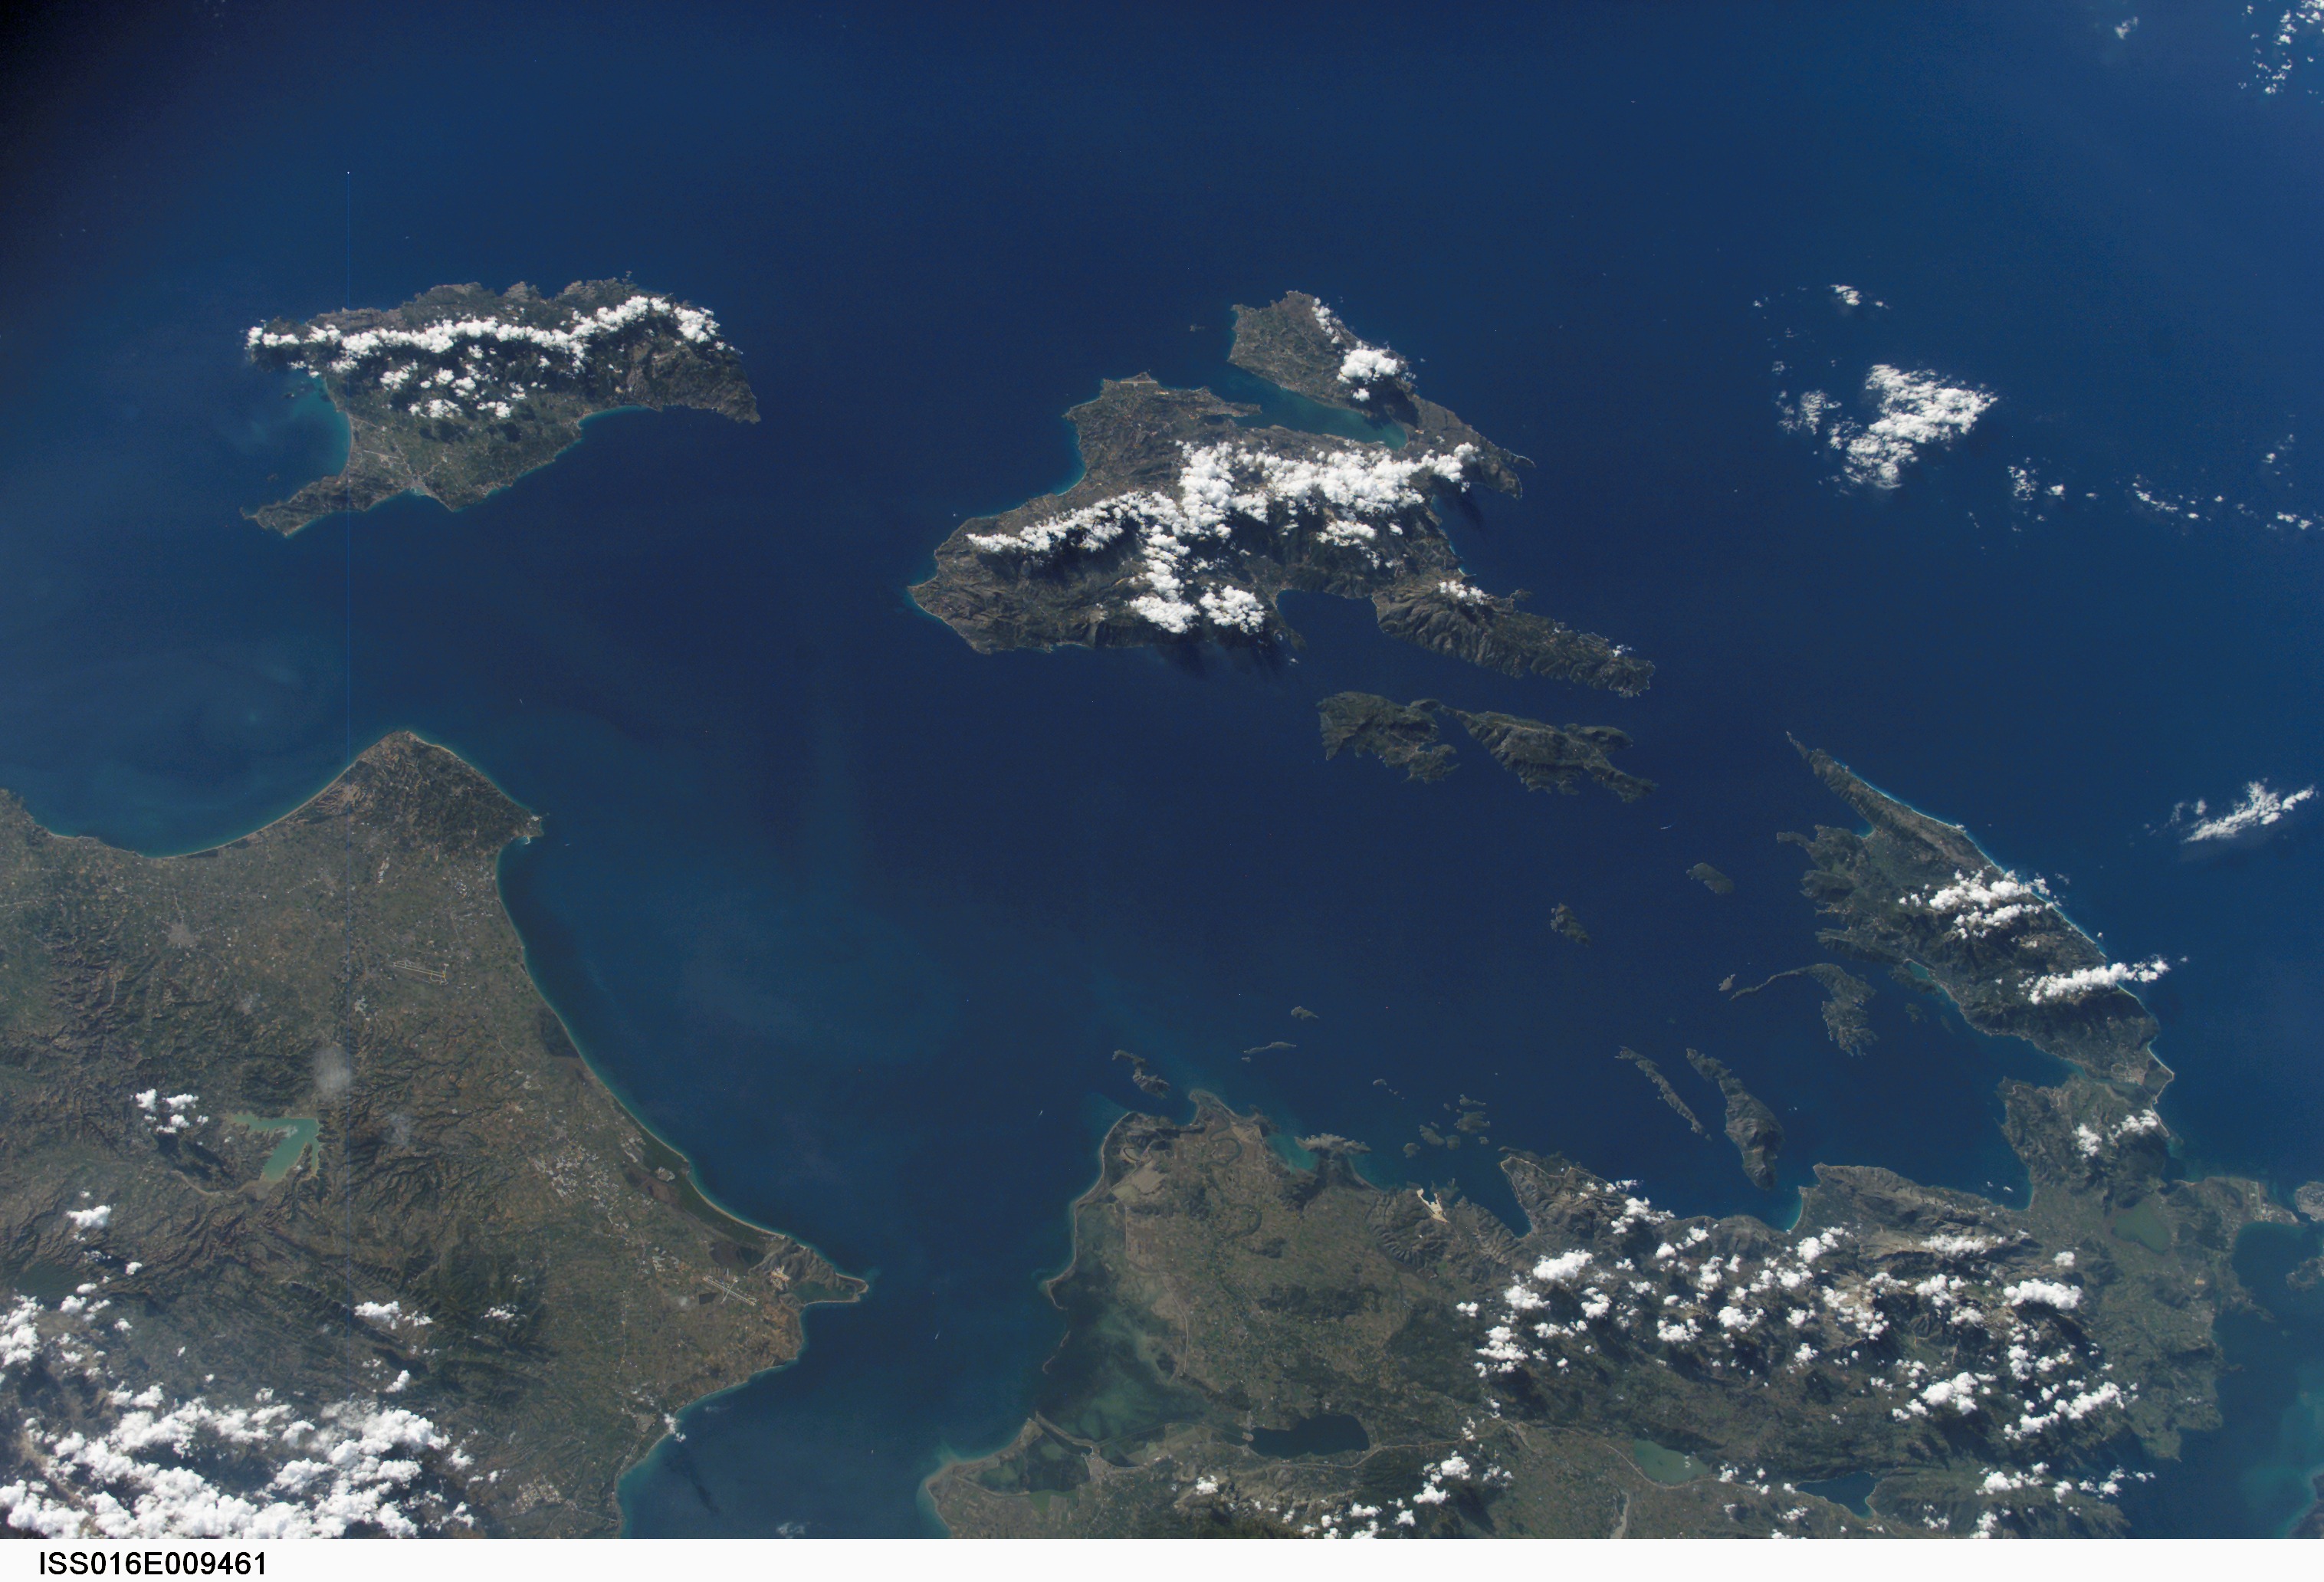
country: GREECE
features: IONIAN ISLANDS, IONIAN SEA
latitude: 38.0
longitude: 21.0
